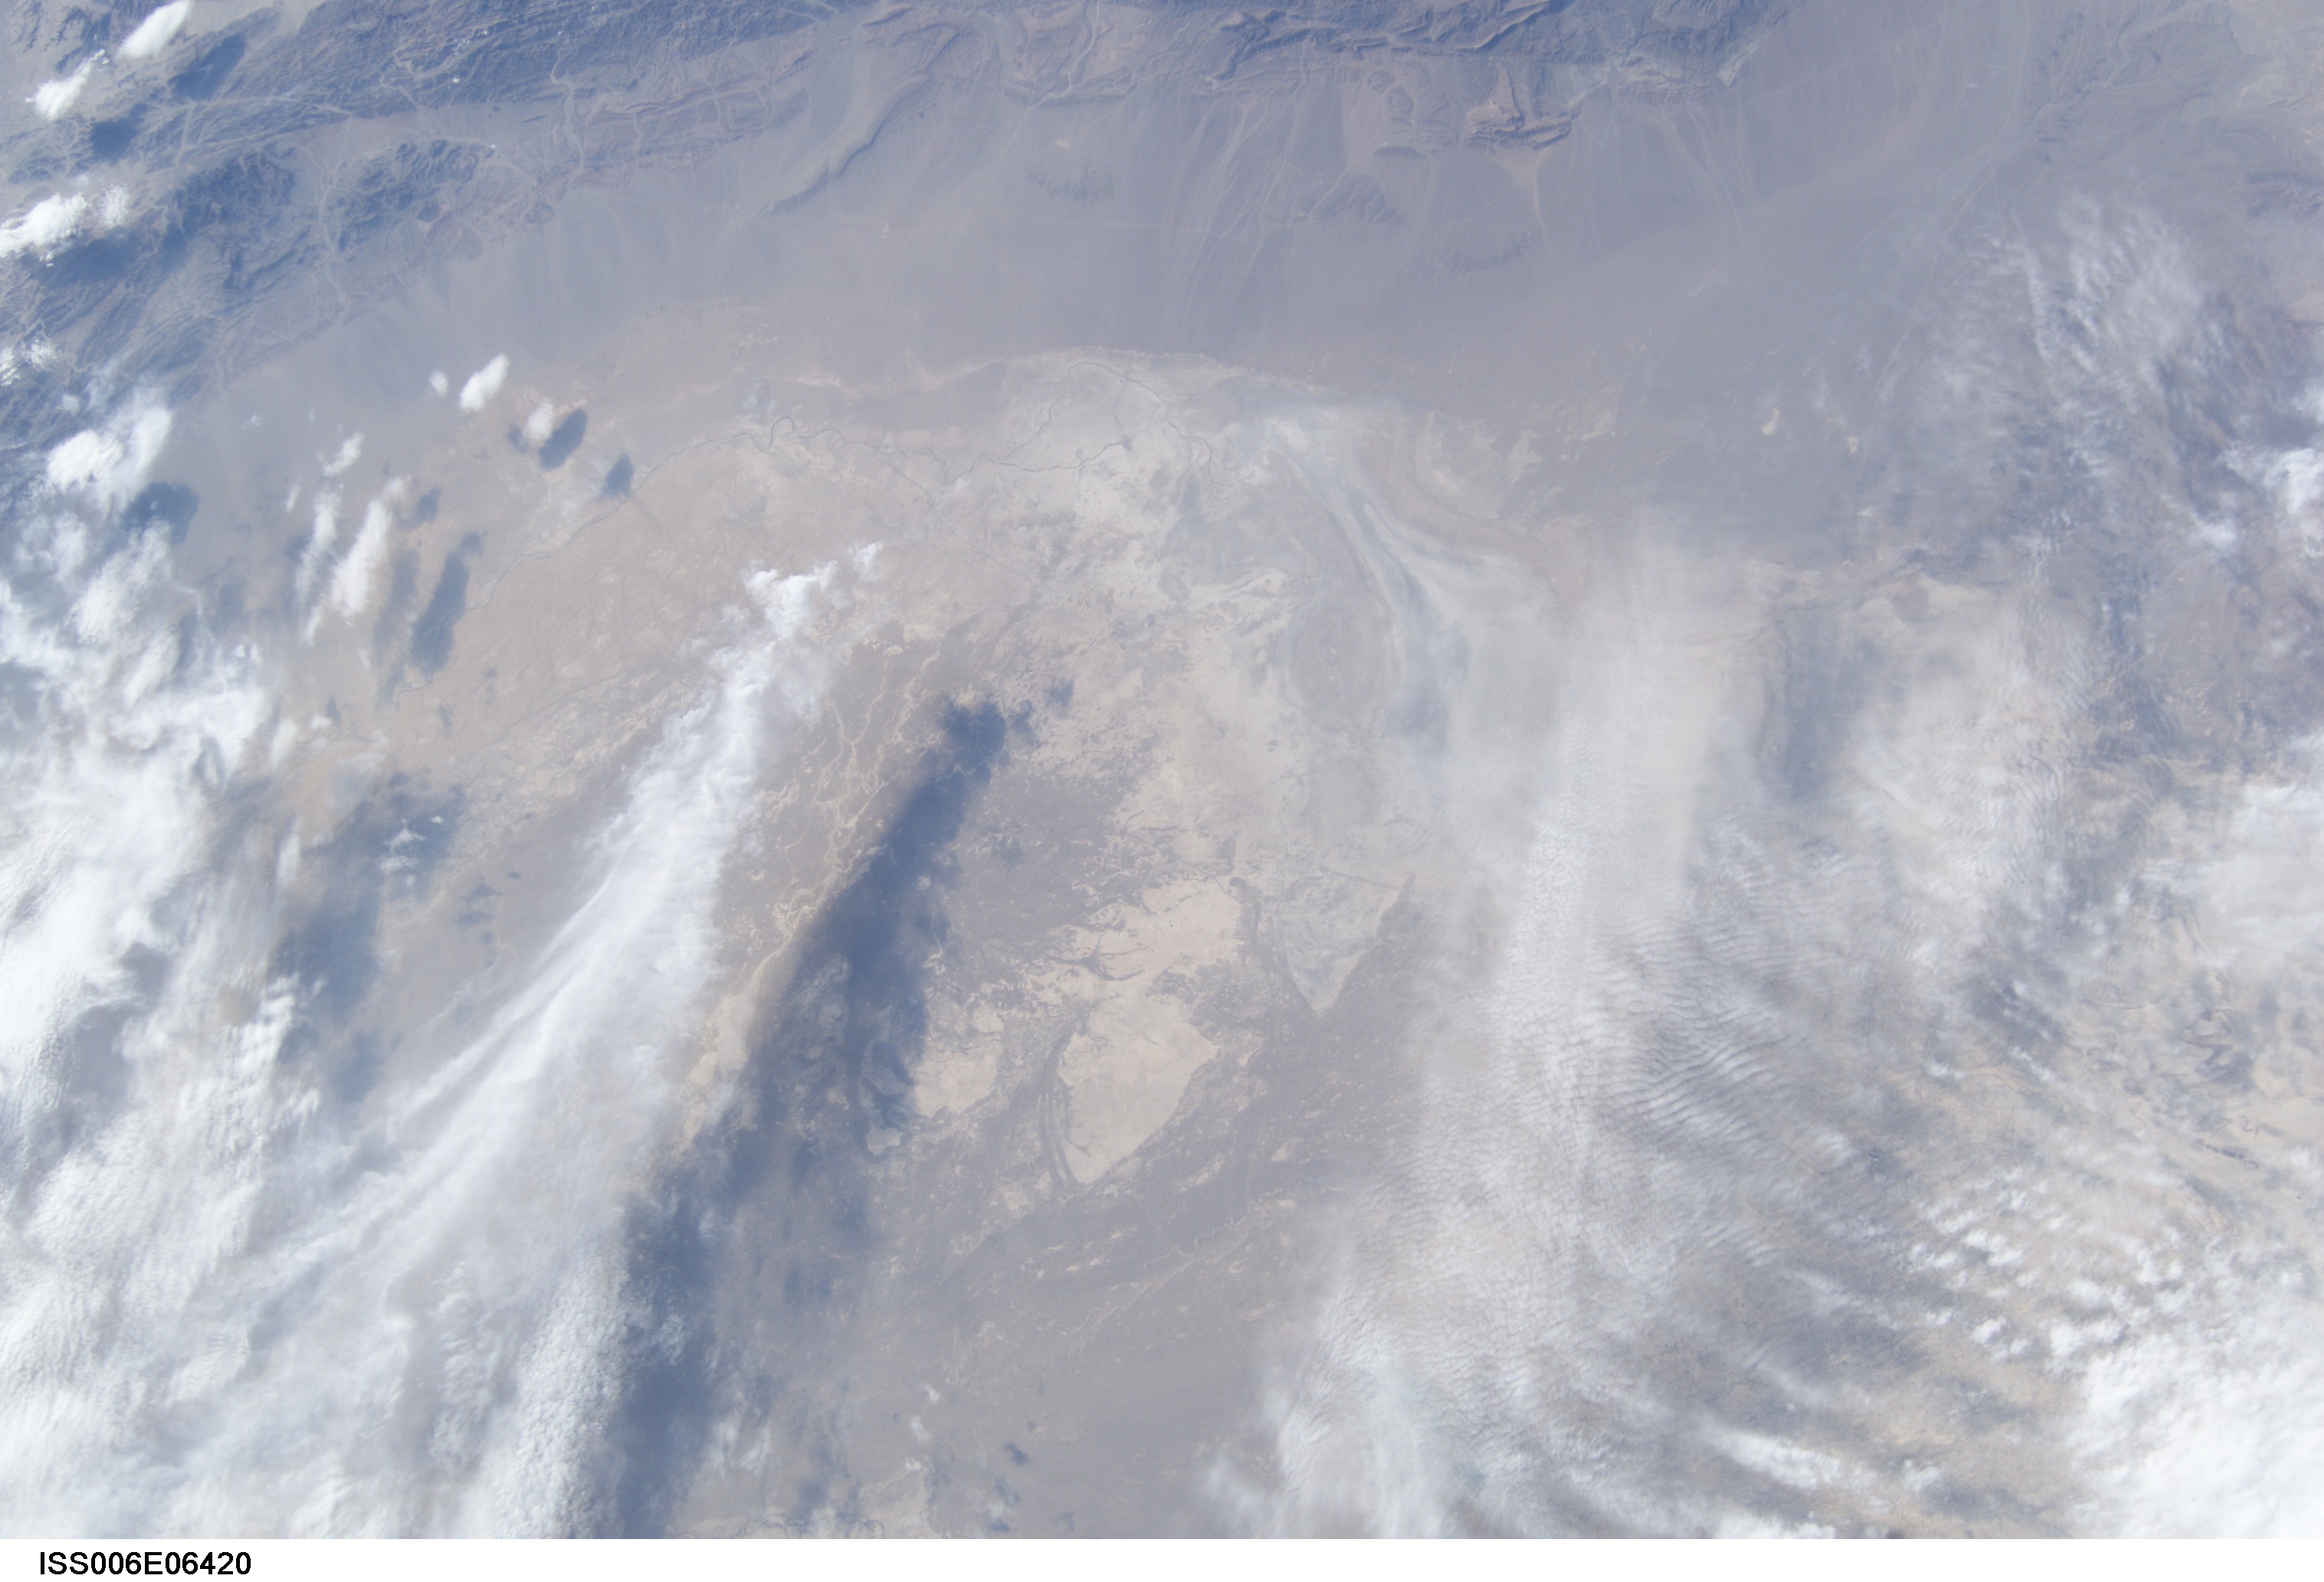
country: IRAN
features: SALT PANS, PALANGAN MTS.
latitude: 30.5
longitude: 61.0
